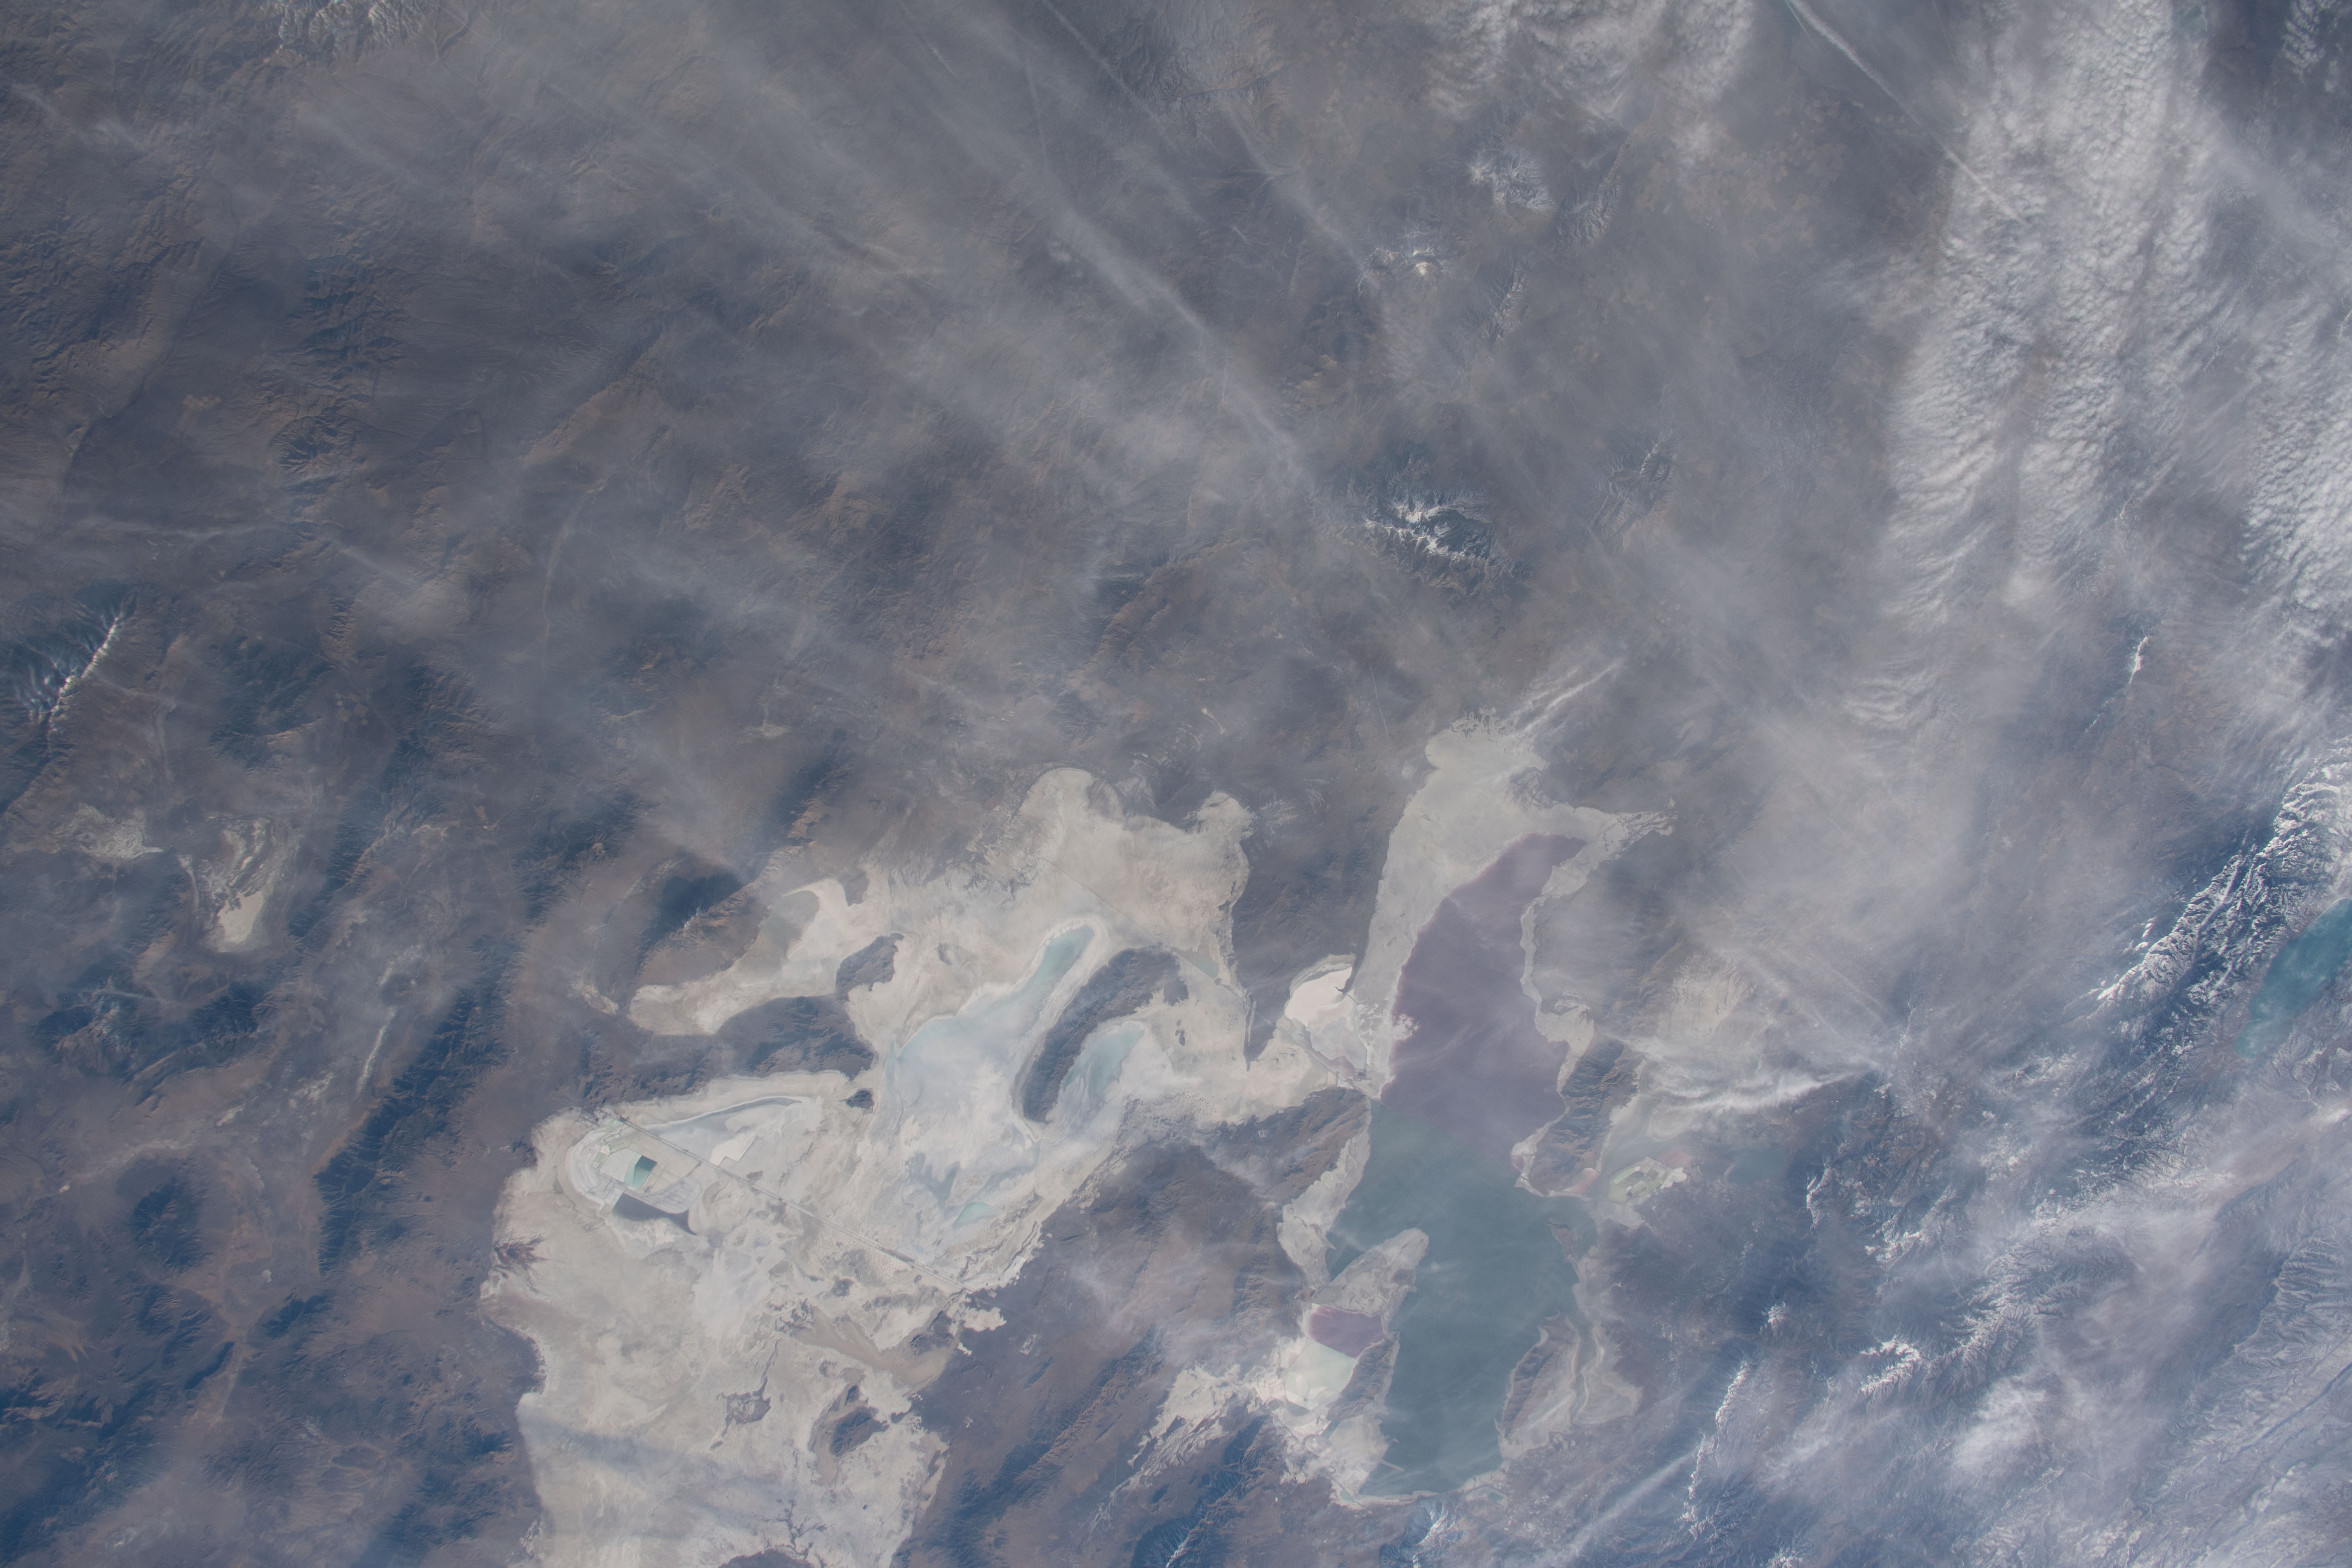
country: USA-WASHINGTON
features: CALIFORNIA, WASHINGTON, SALISHSEA
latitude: 47.0
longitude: -121.0
